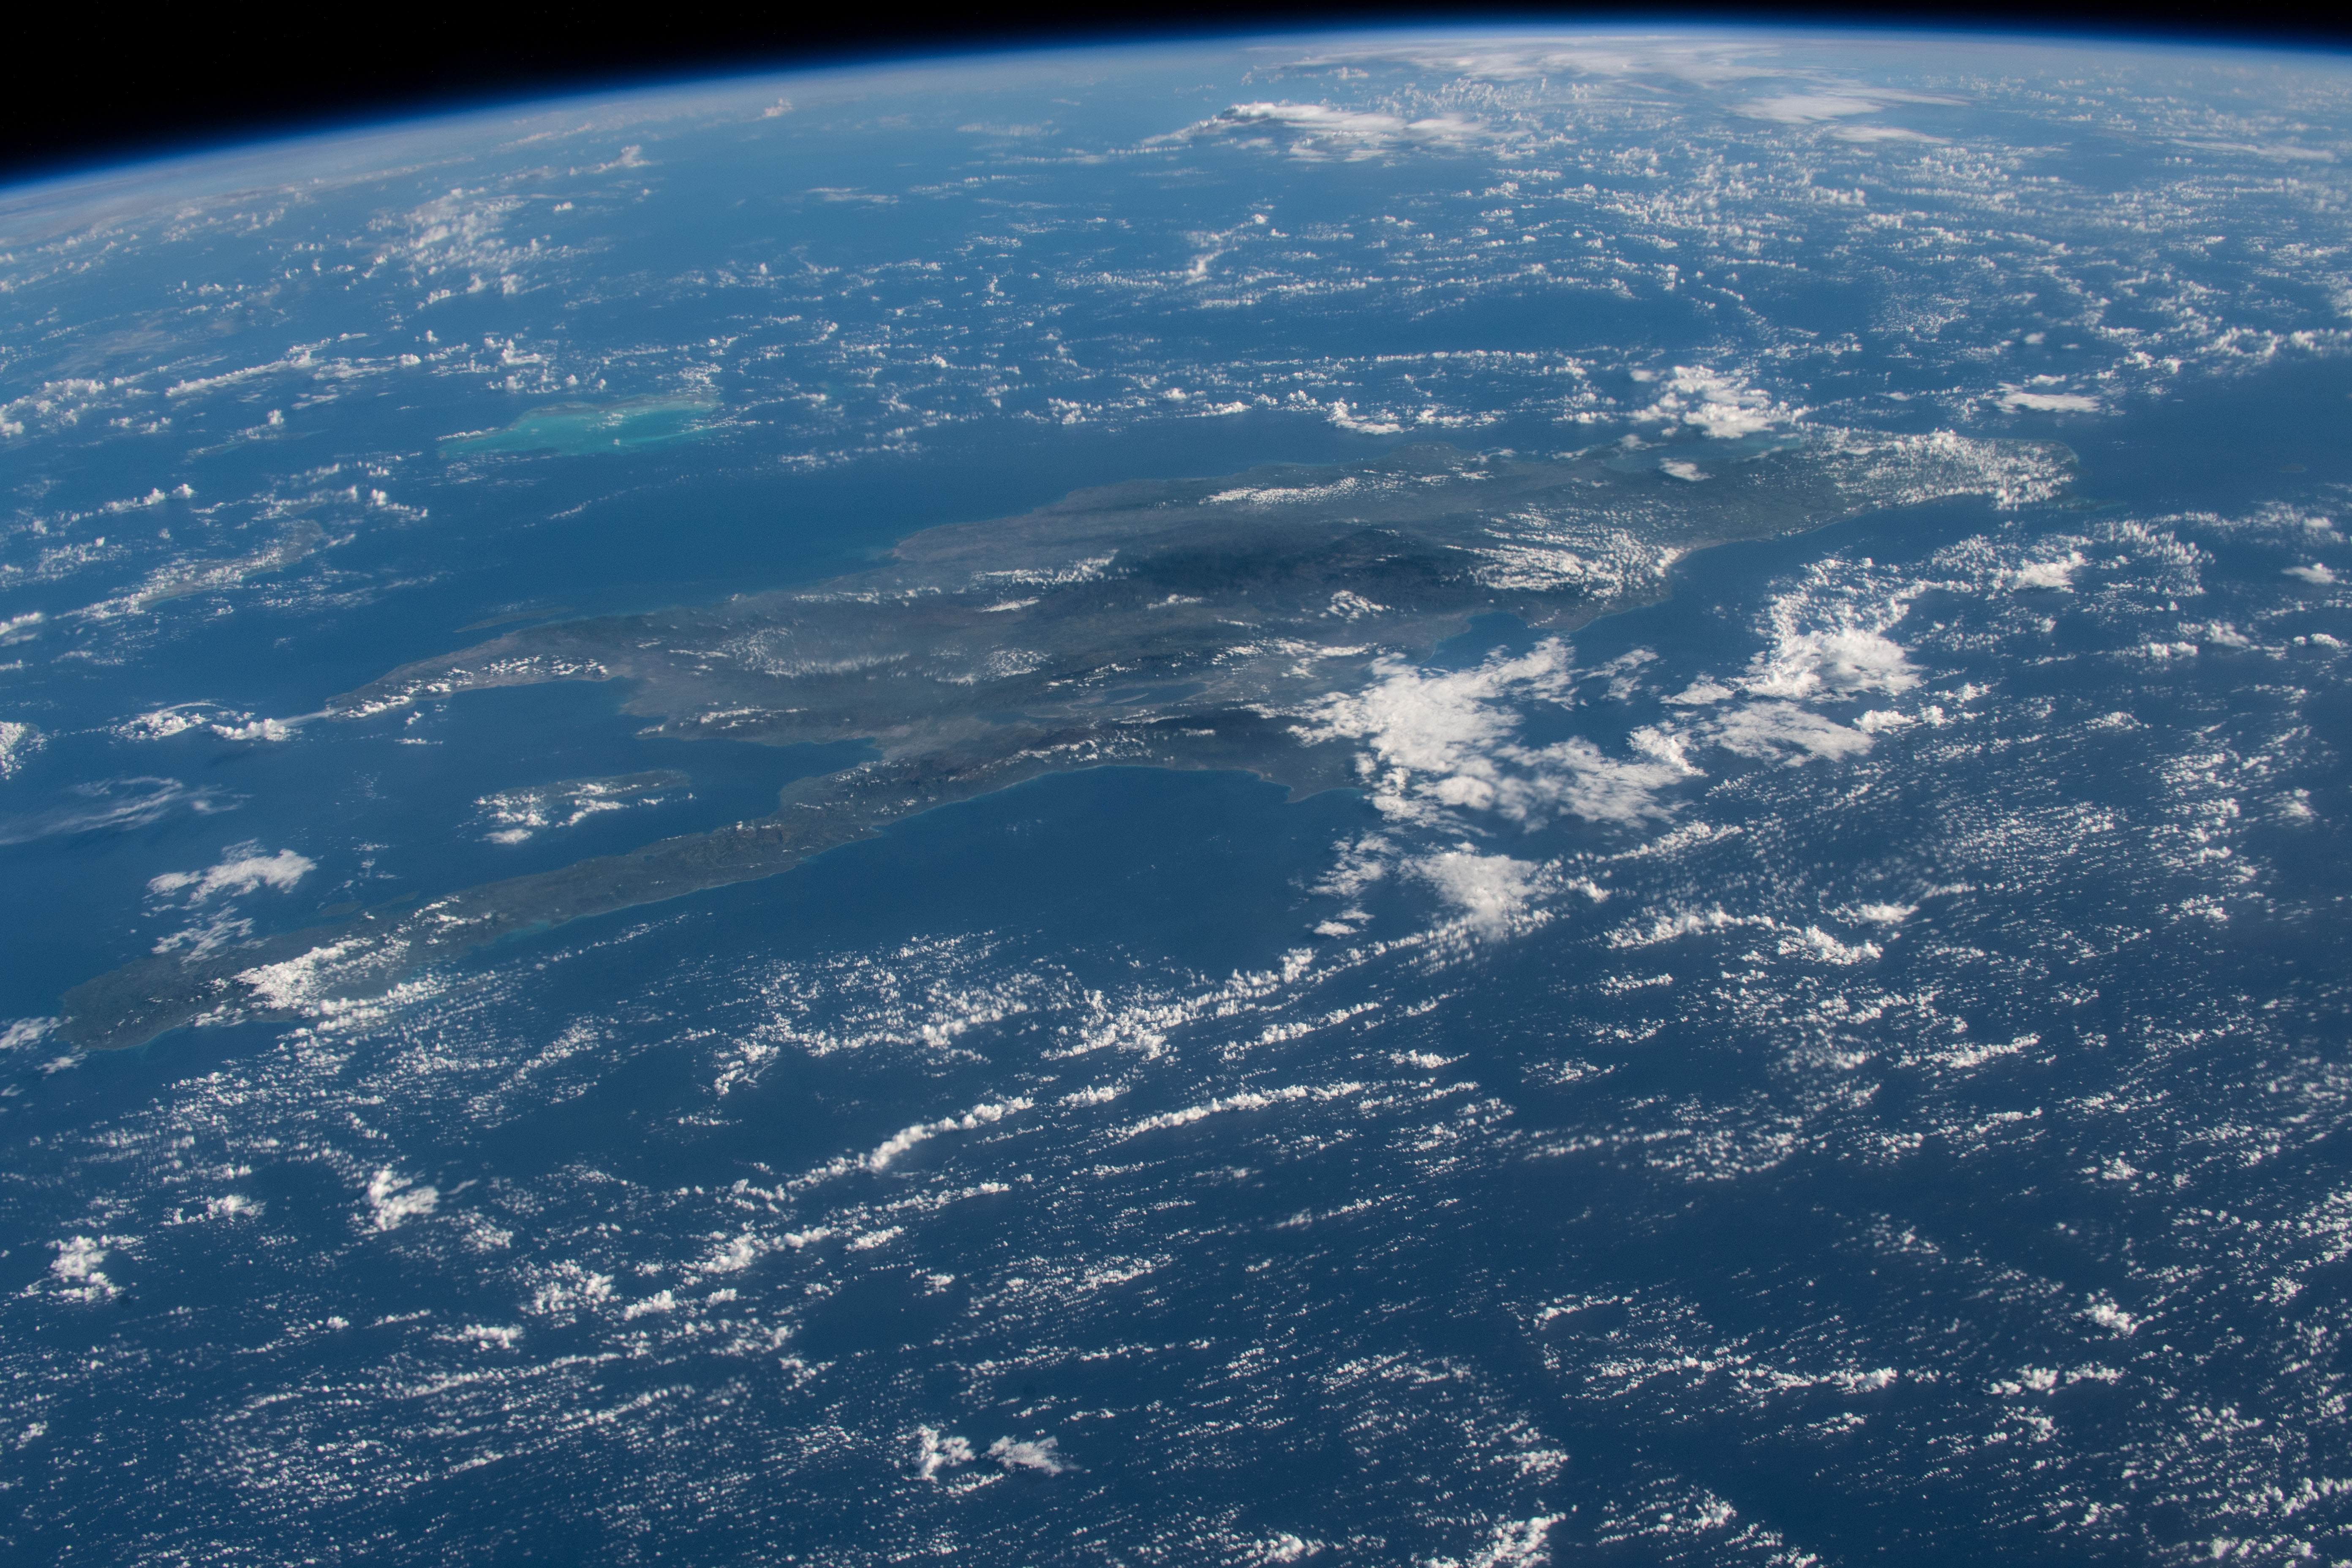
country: DOMINICAN REPUBLIC
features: DOMINICAN REPUBLIC, HAITI
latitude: 18.0
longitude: -71.5
